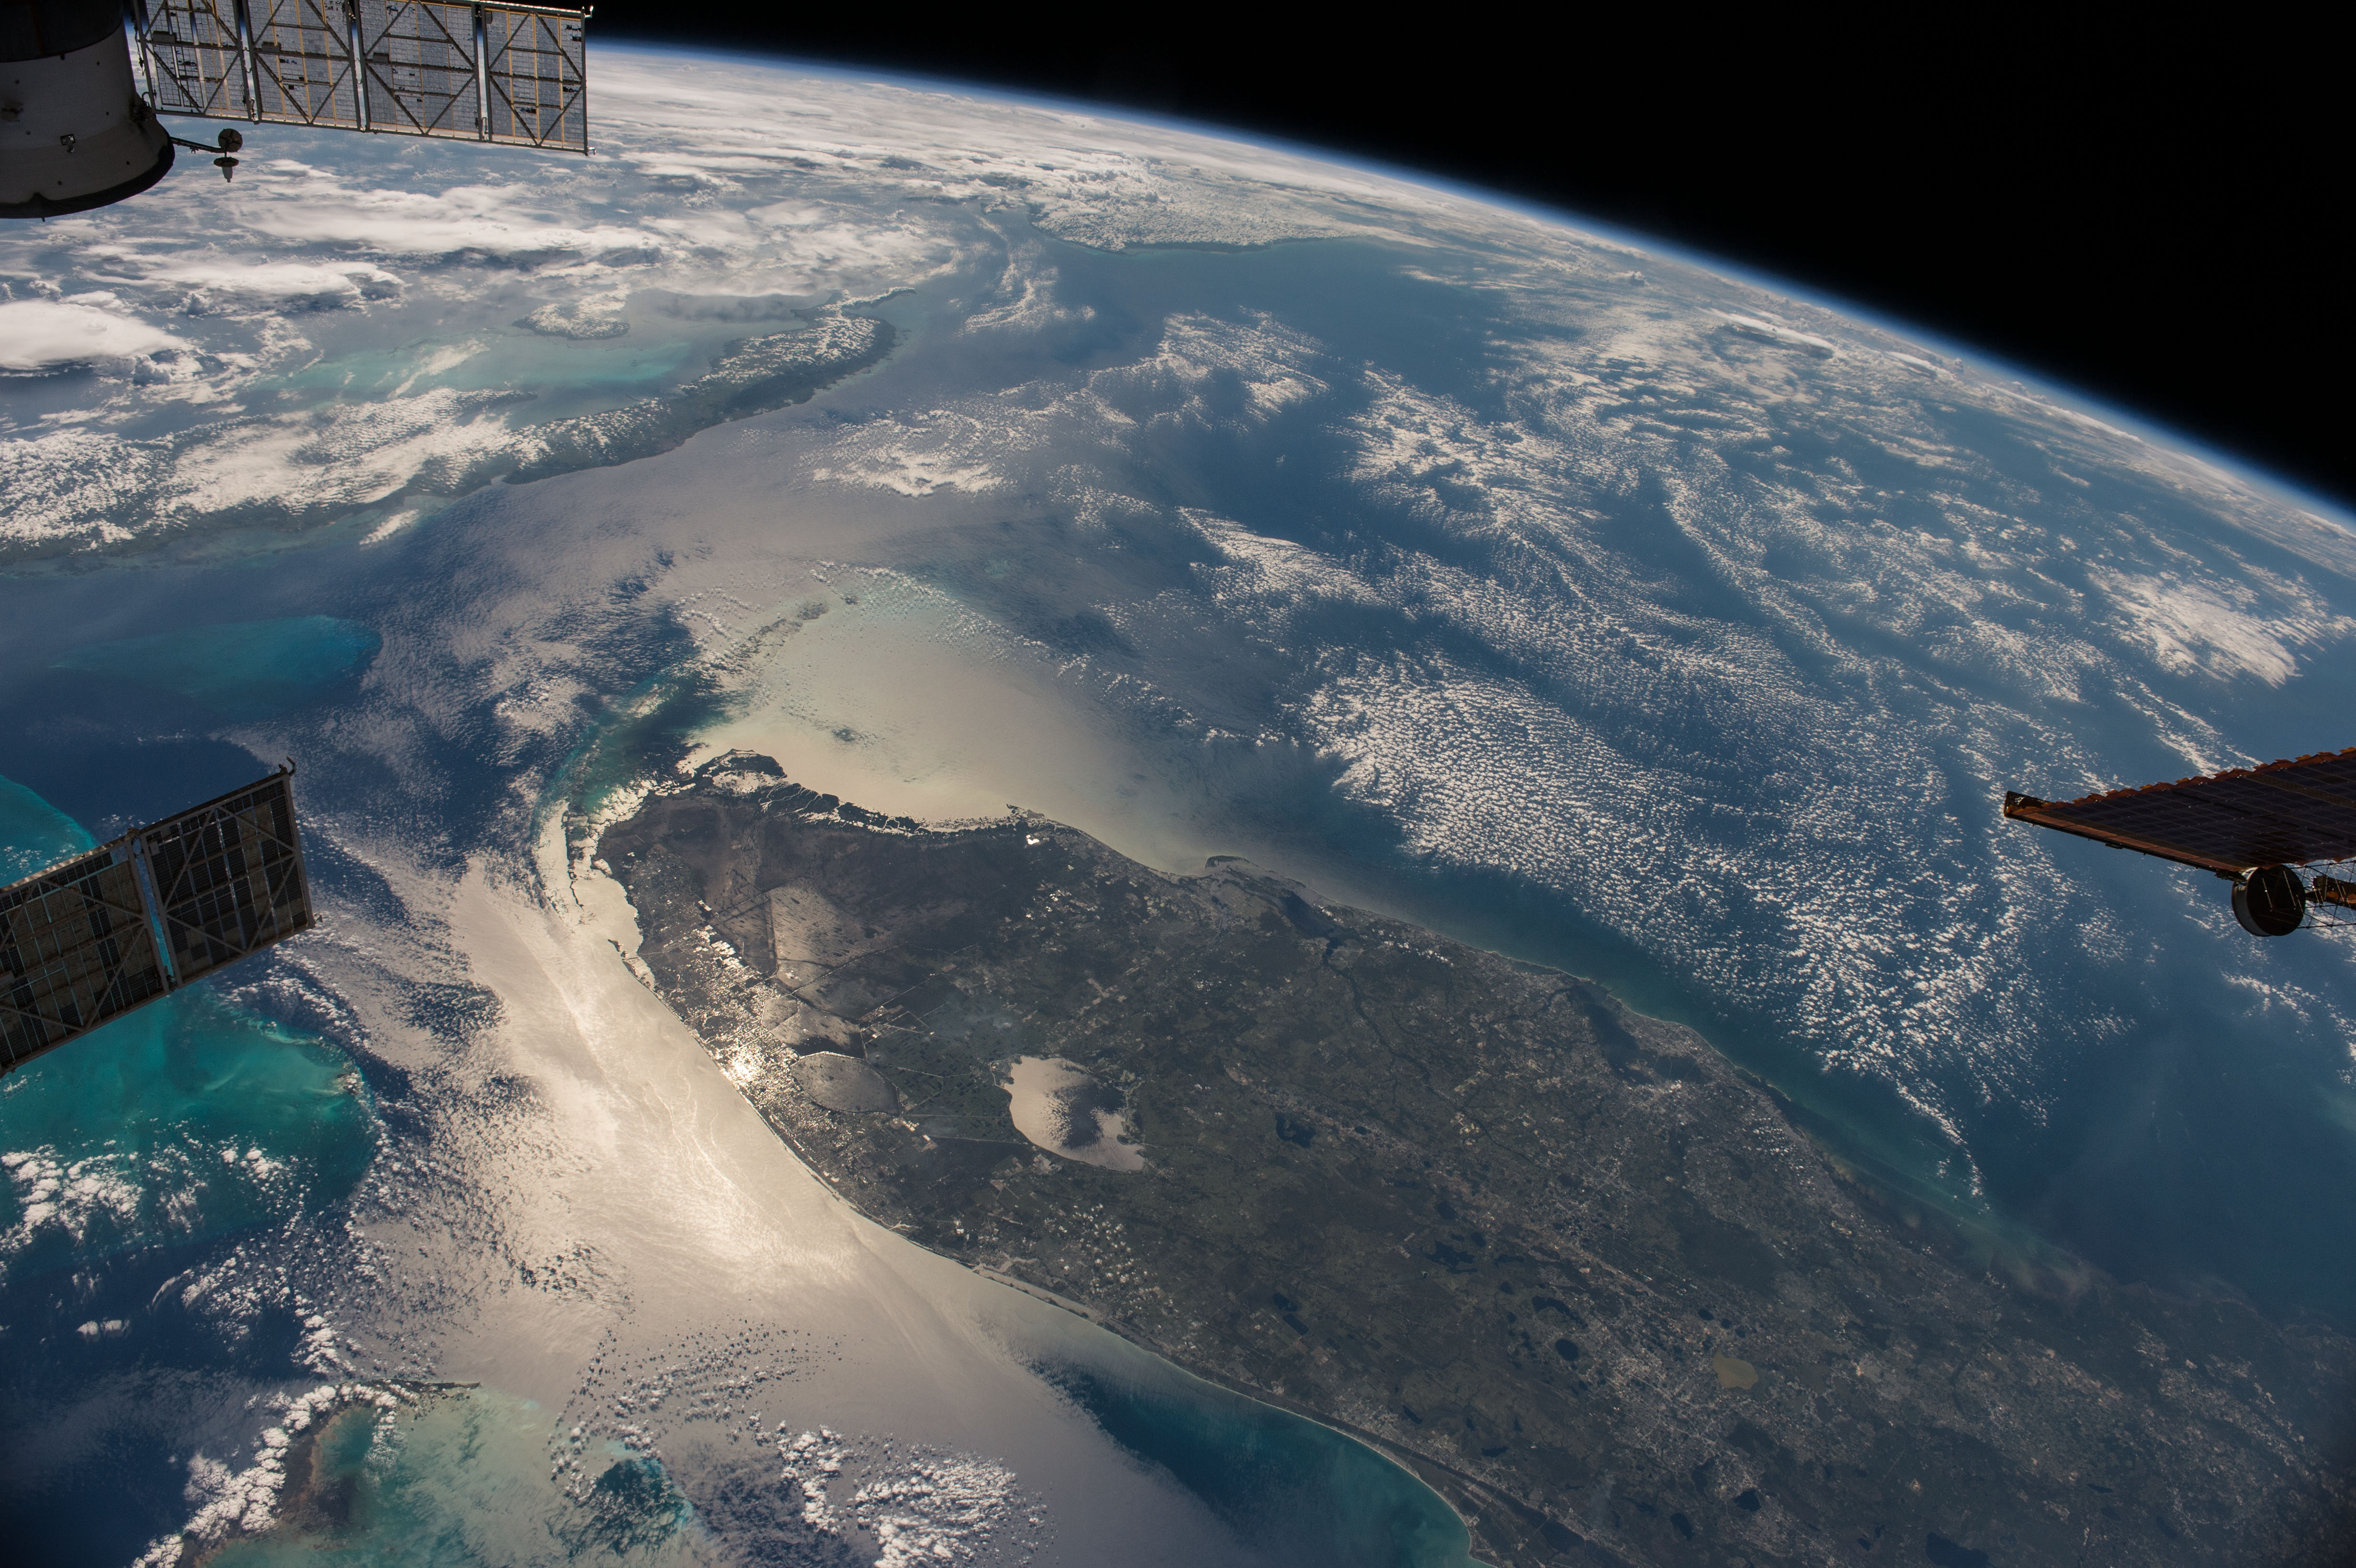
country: USA-FLORIDA
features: L. OKEECHOBEE, EVERGLADES, PEACE R., GREAT BAHAMA BANK, FLORIDA KEYS, CUBA, G. OF MEXICO, ATLANTIC O., ATMOSPHERIC LIMB
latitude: 26.5
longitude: -82.0
